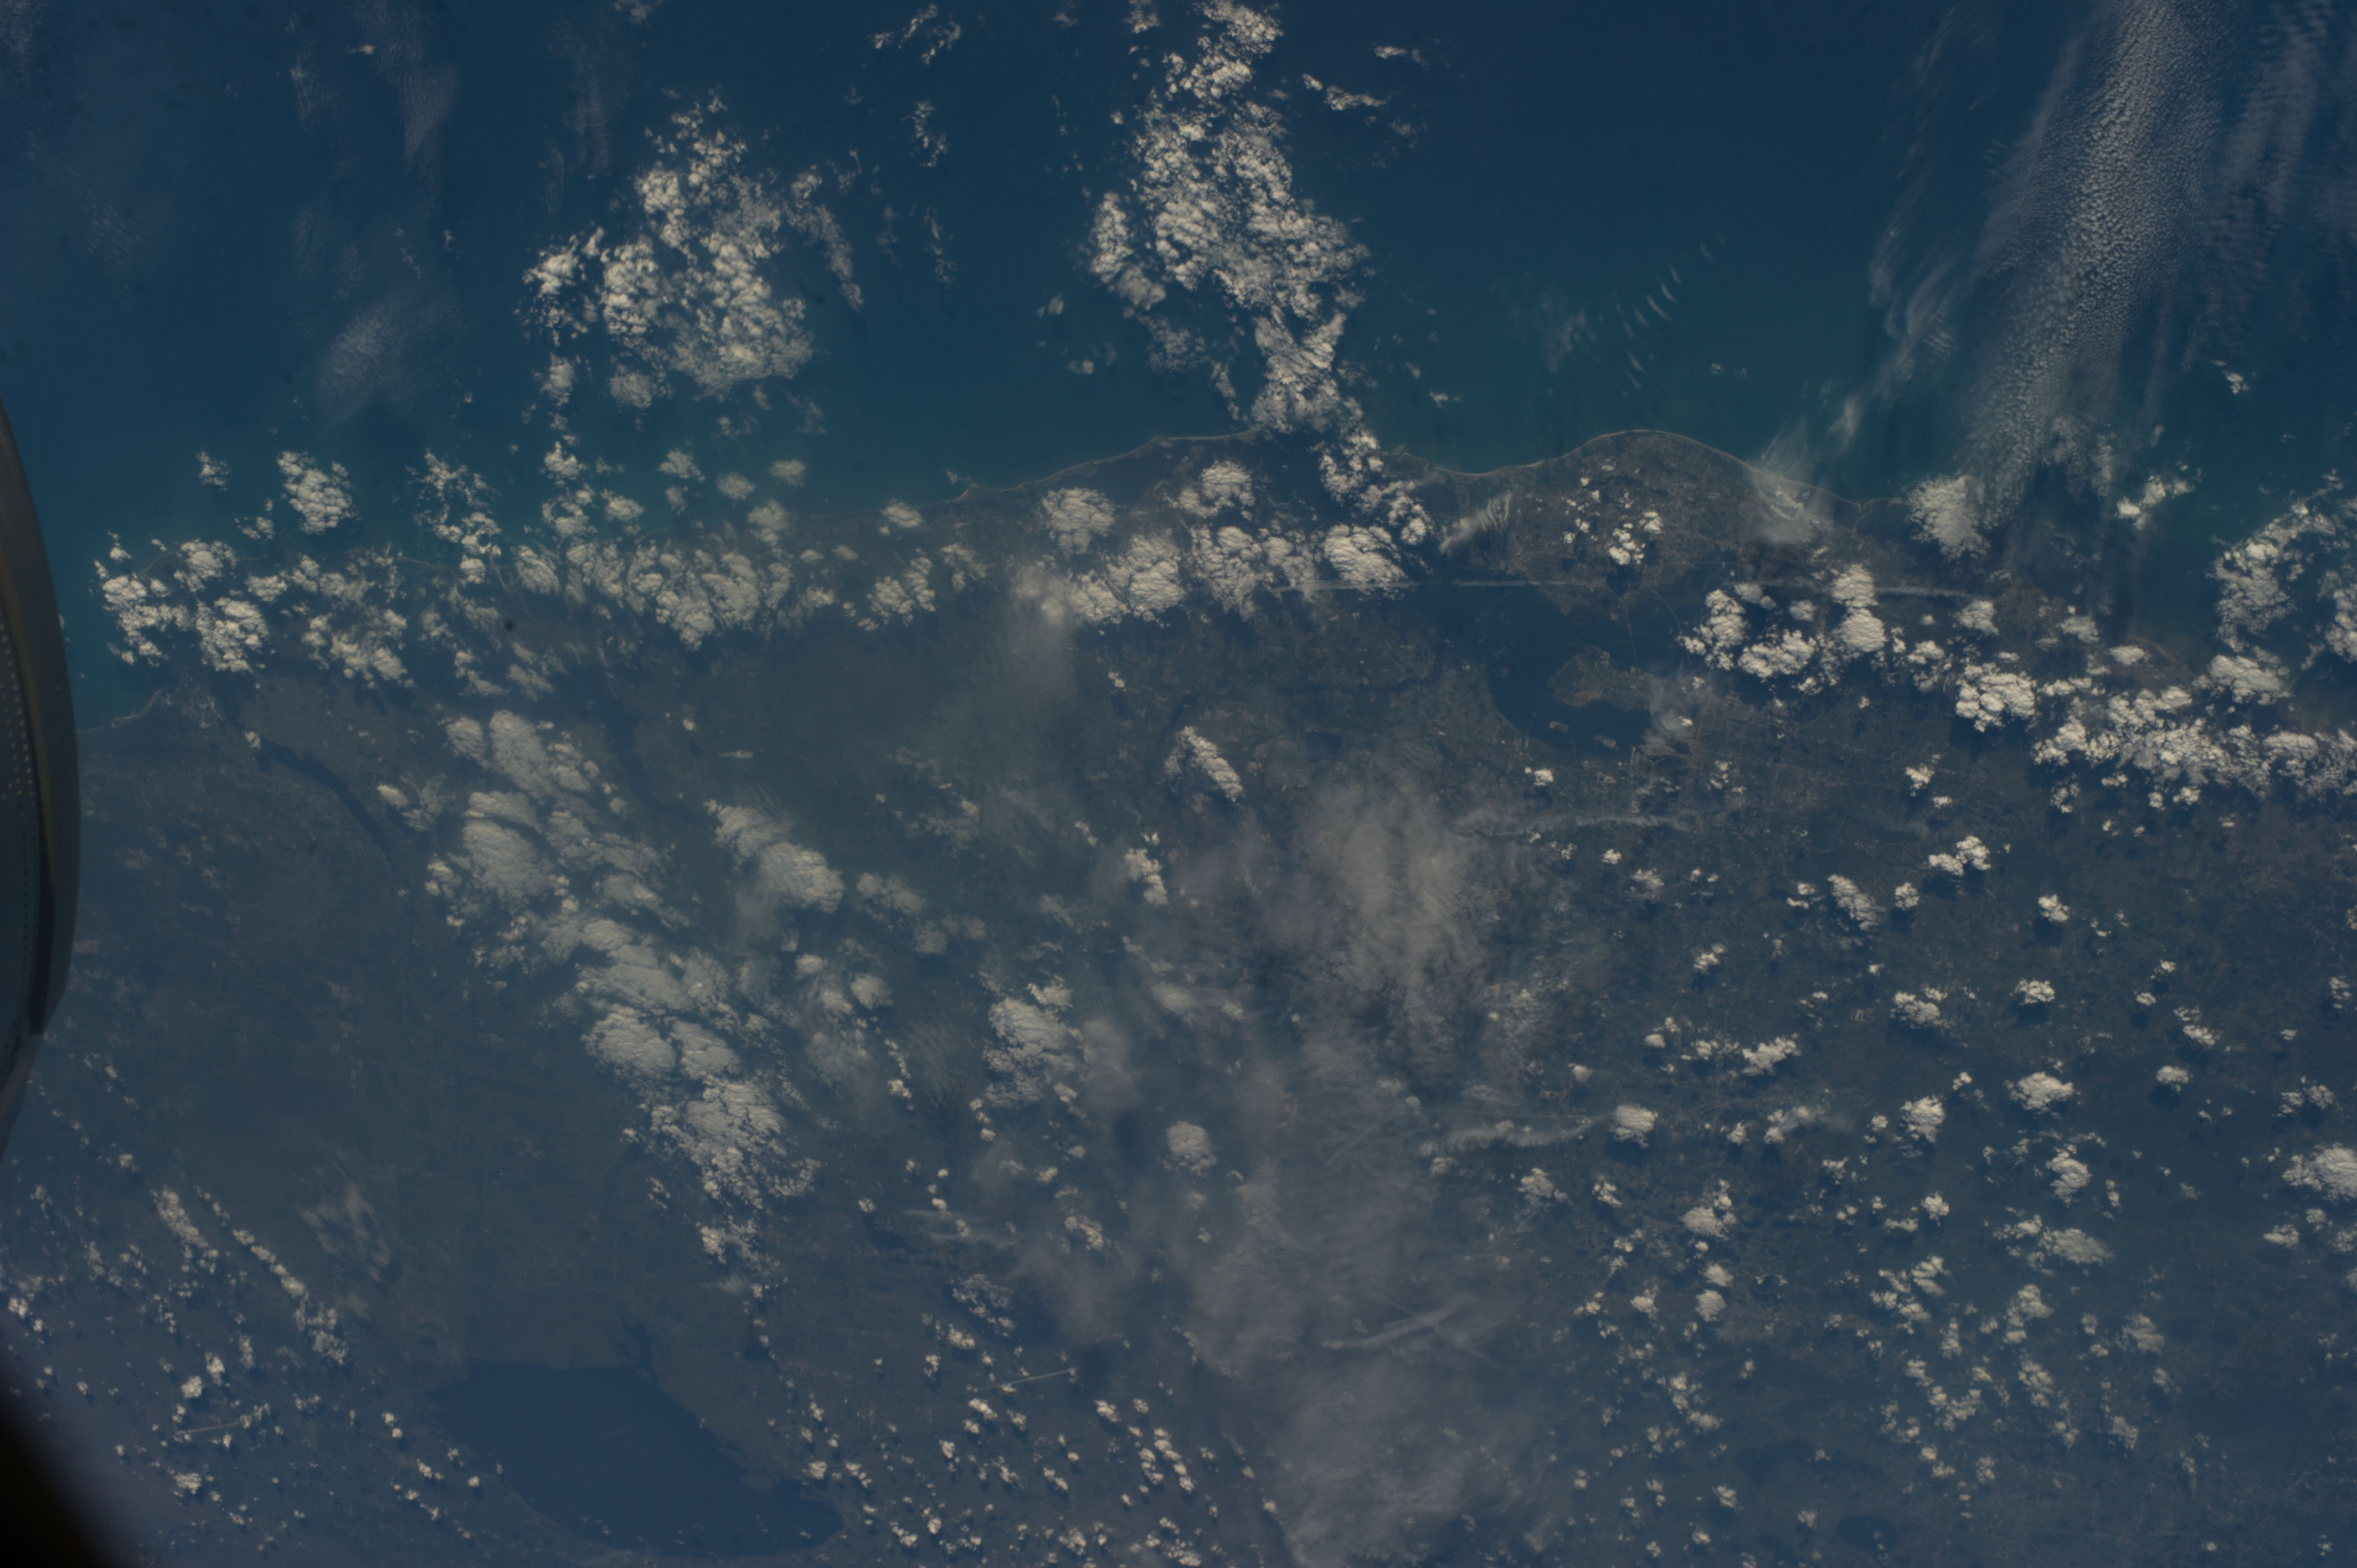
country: USA-FLORIDA
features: TAMPA BAY, BRANDON CITY, TAMPA CITY, COASTLINE
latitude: 27.5
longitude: -82.1
